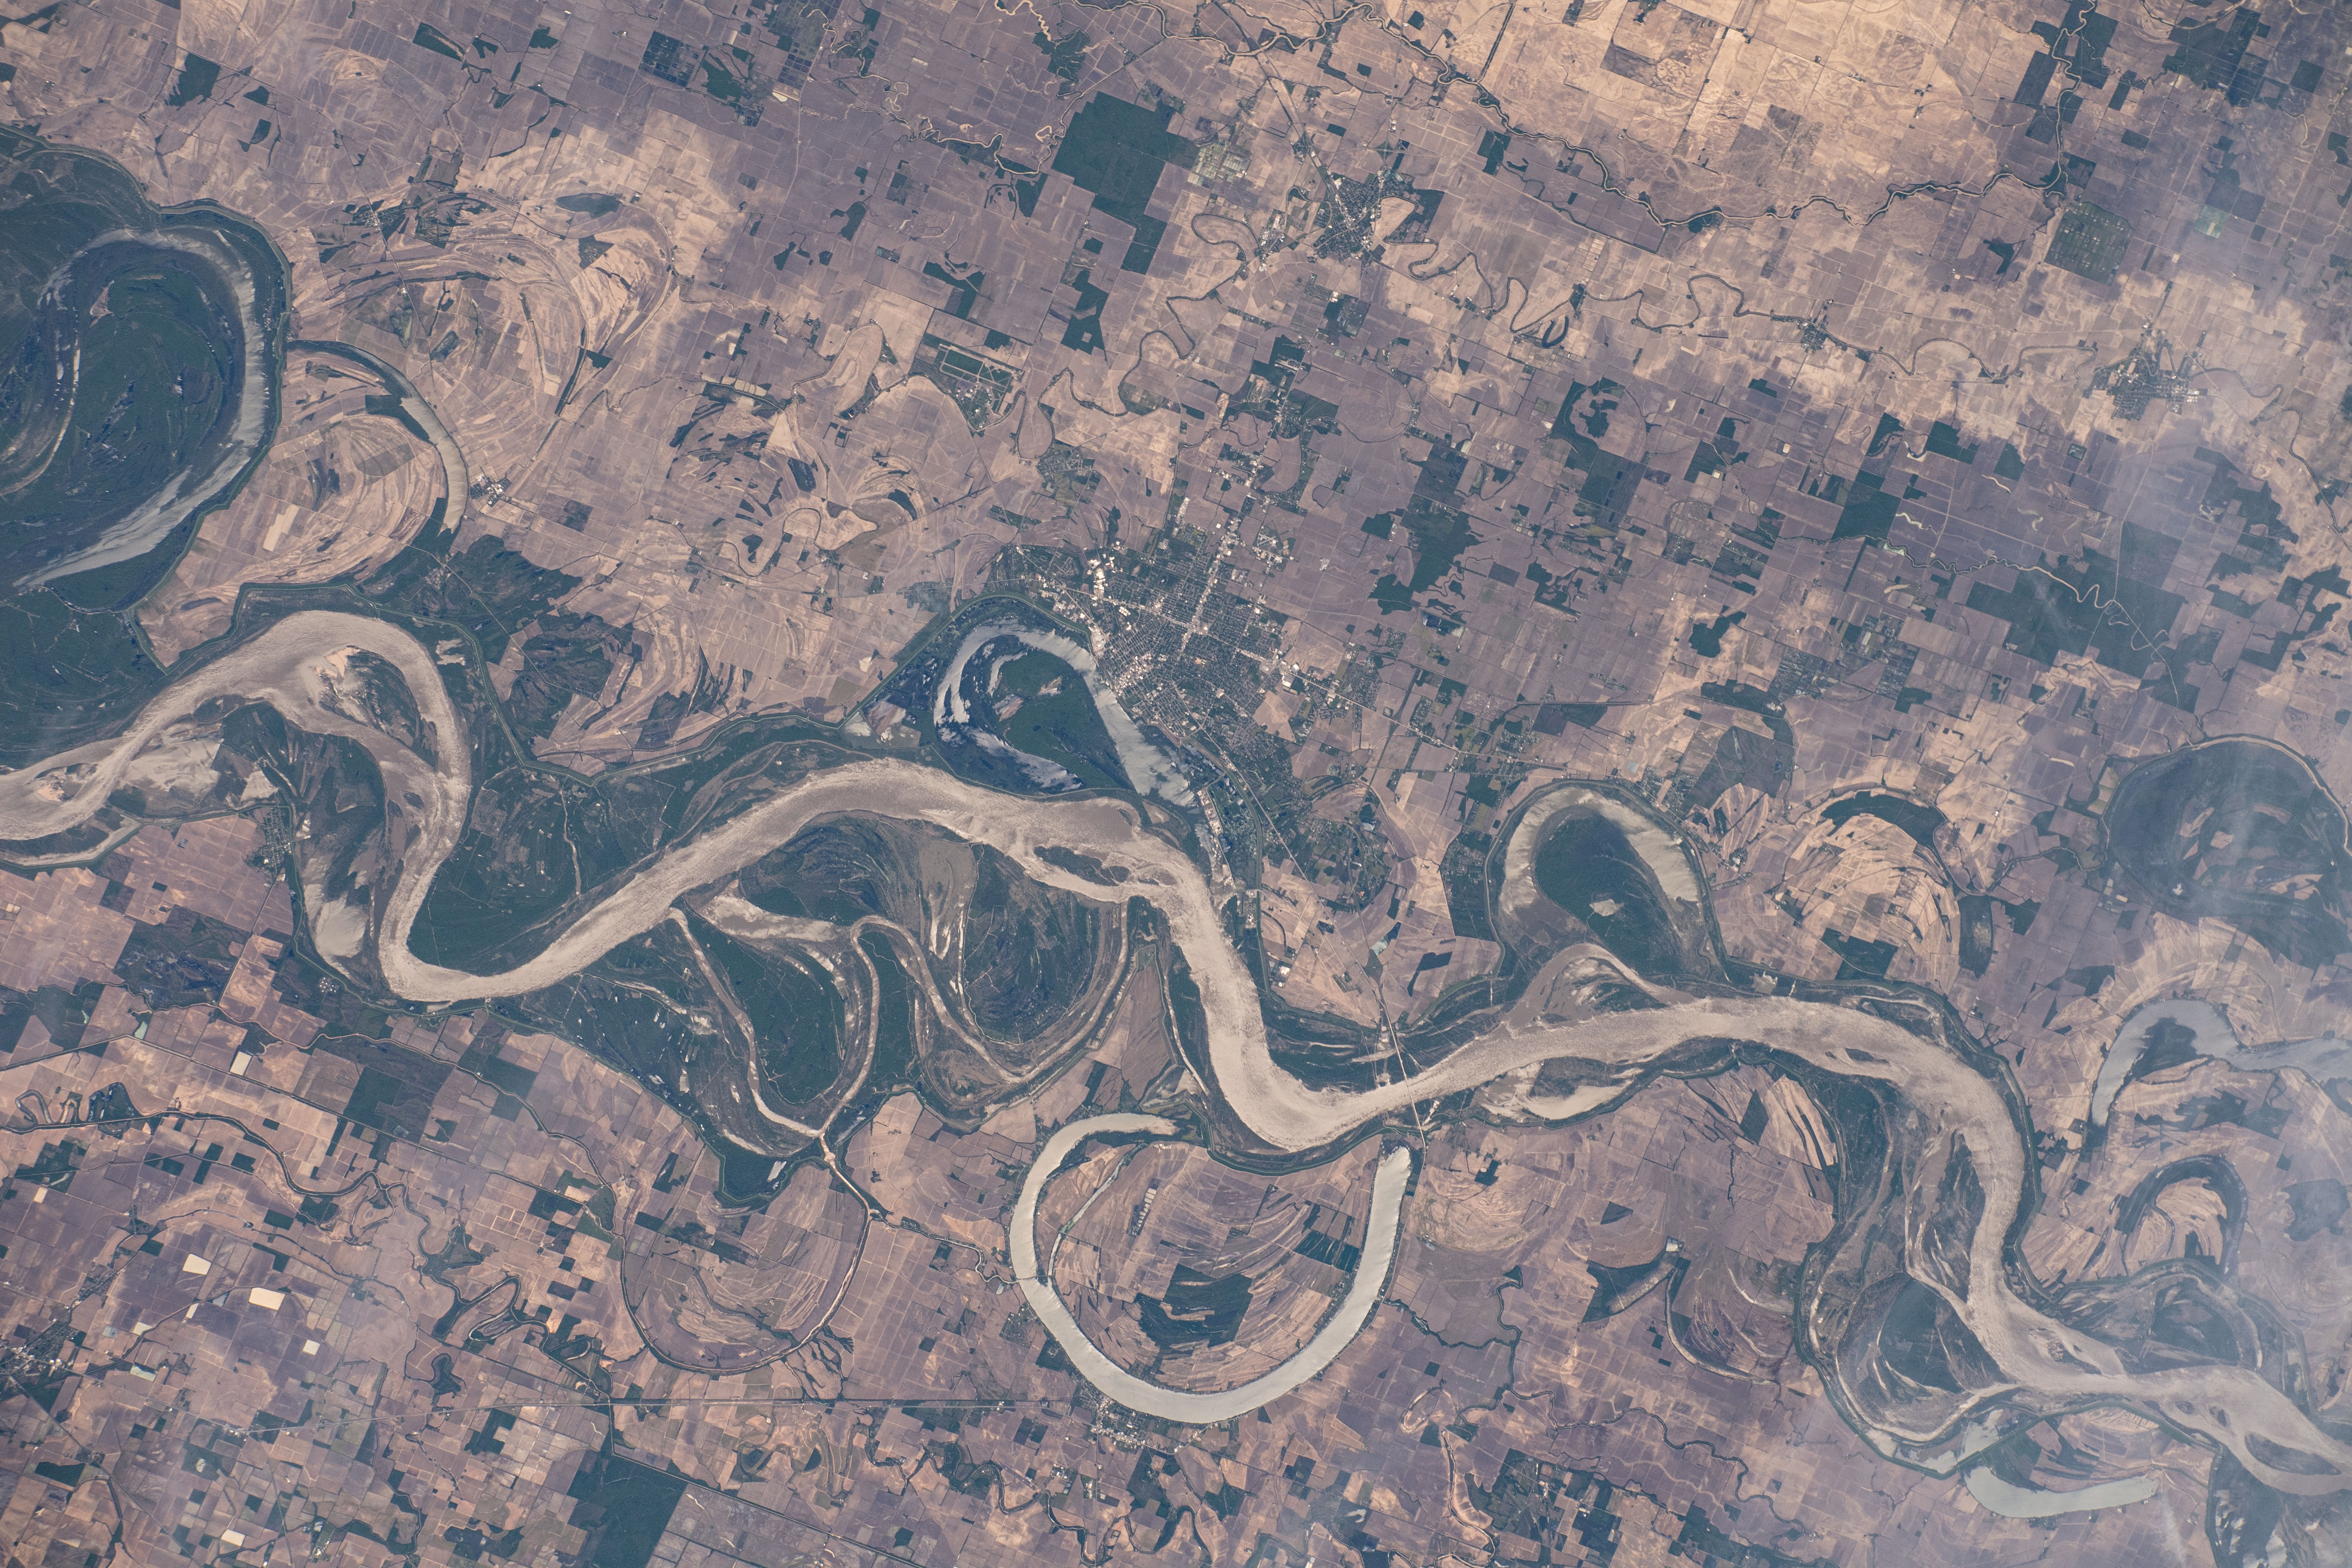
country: USA-MISSISSIPPI
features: MISSISSIPPI RIVER, LAKE WHITTINGTON, LAKE FERGUSON, LAKE LEE, LAKE CHICOT, OLD RIVER, YAZOO NATIONAL WILDLIFE REFUGE
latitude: 33.4
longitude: -91.1
